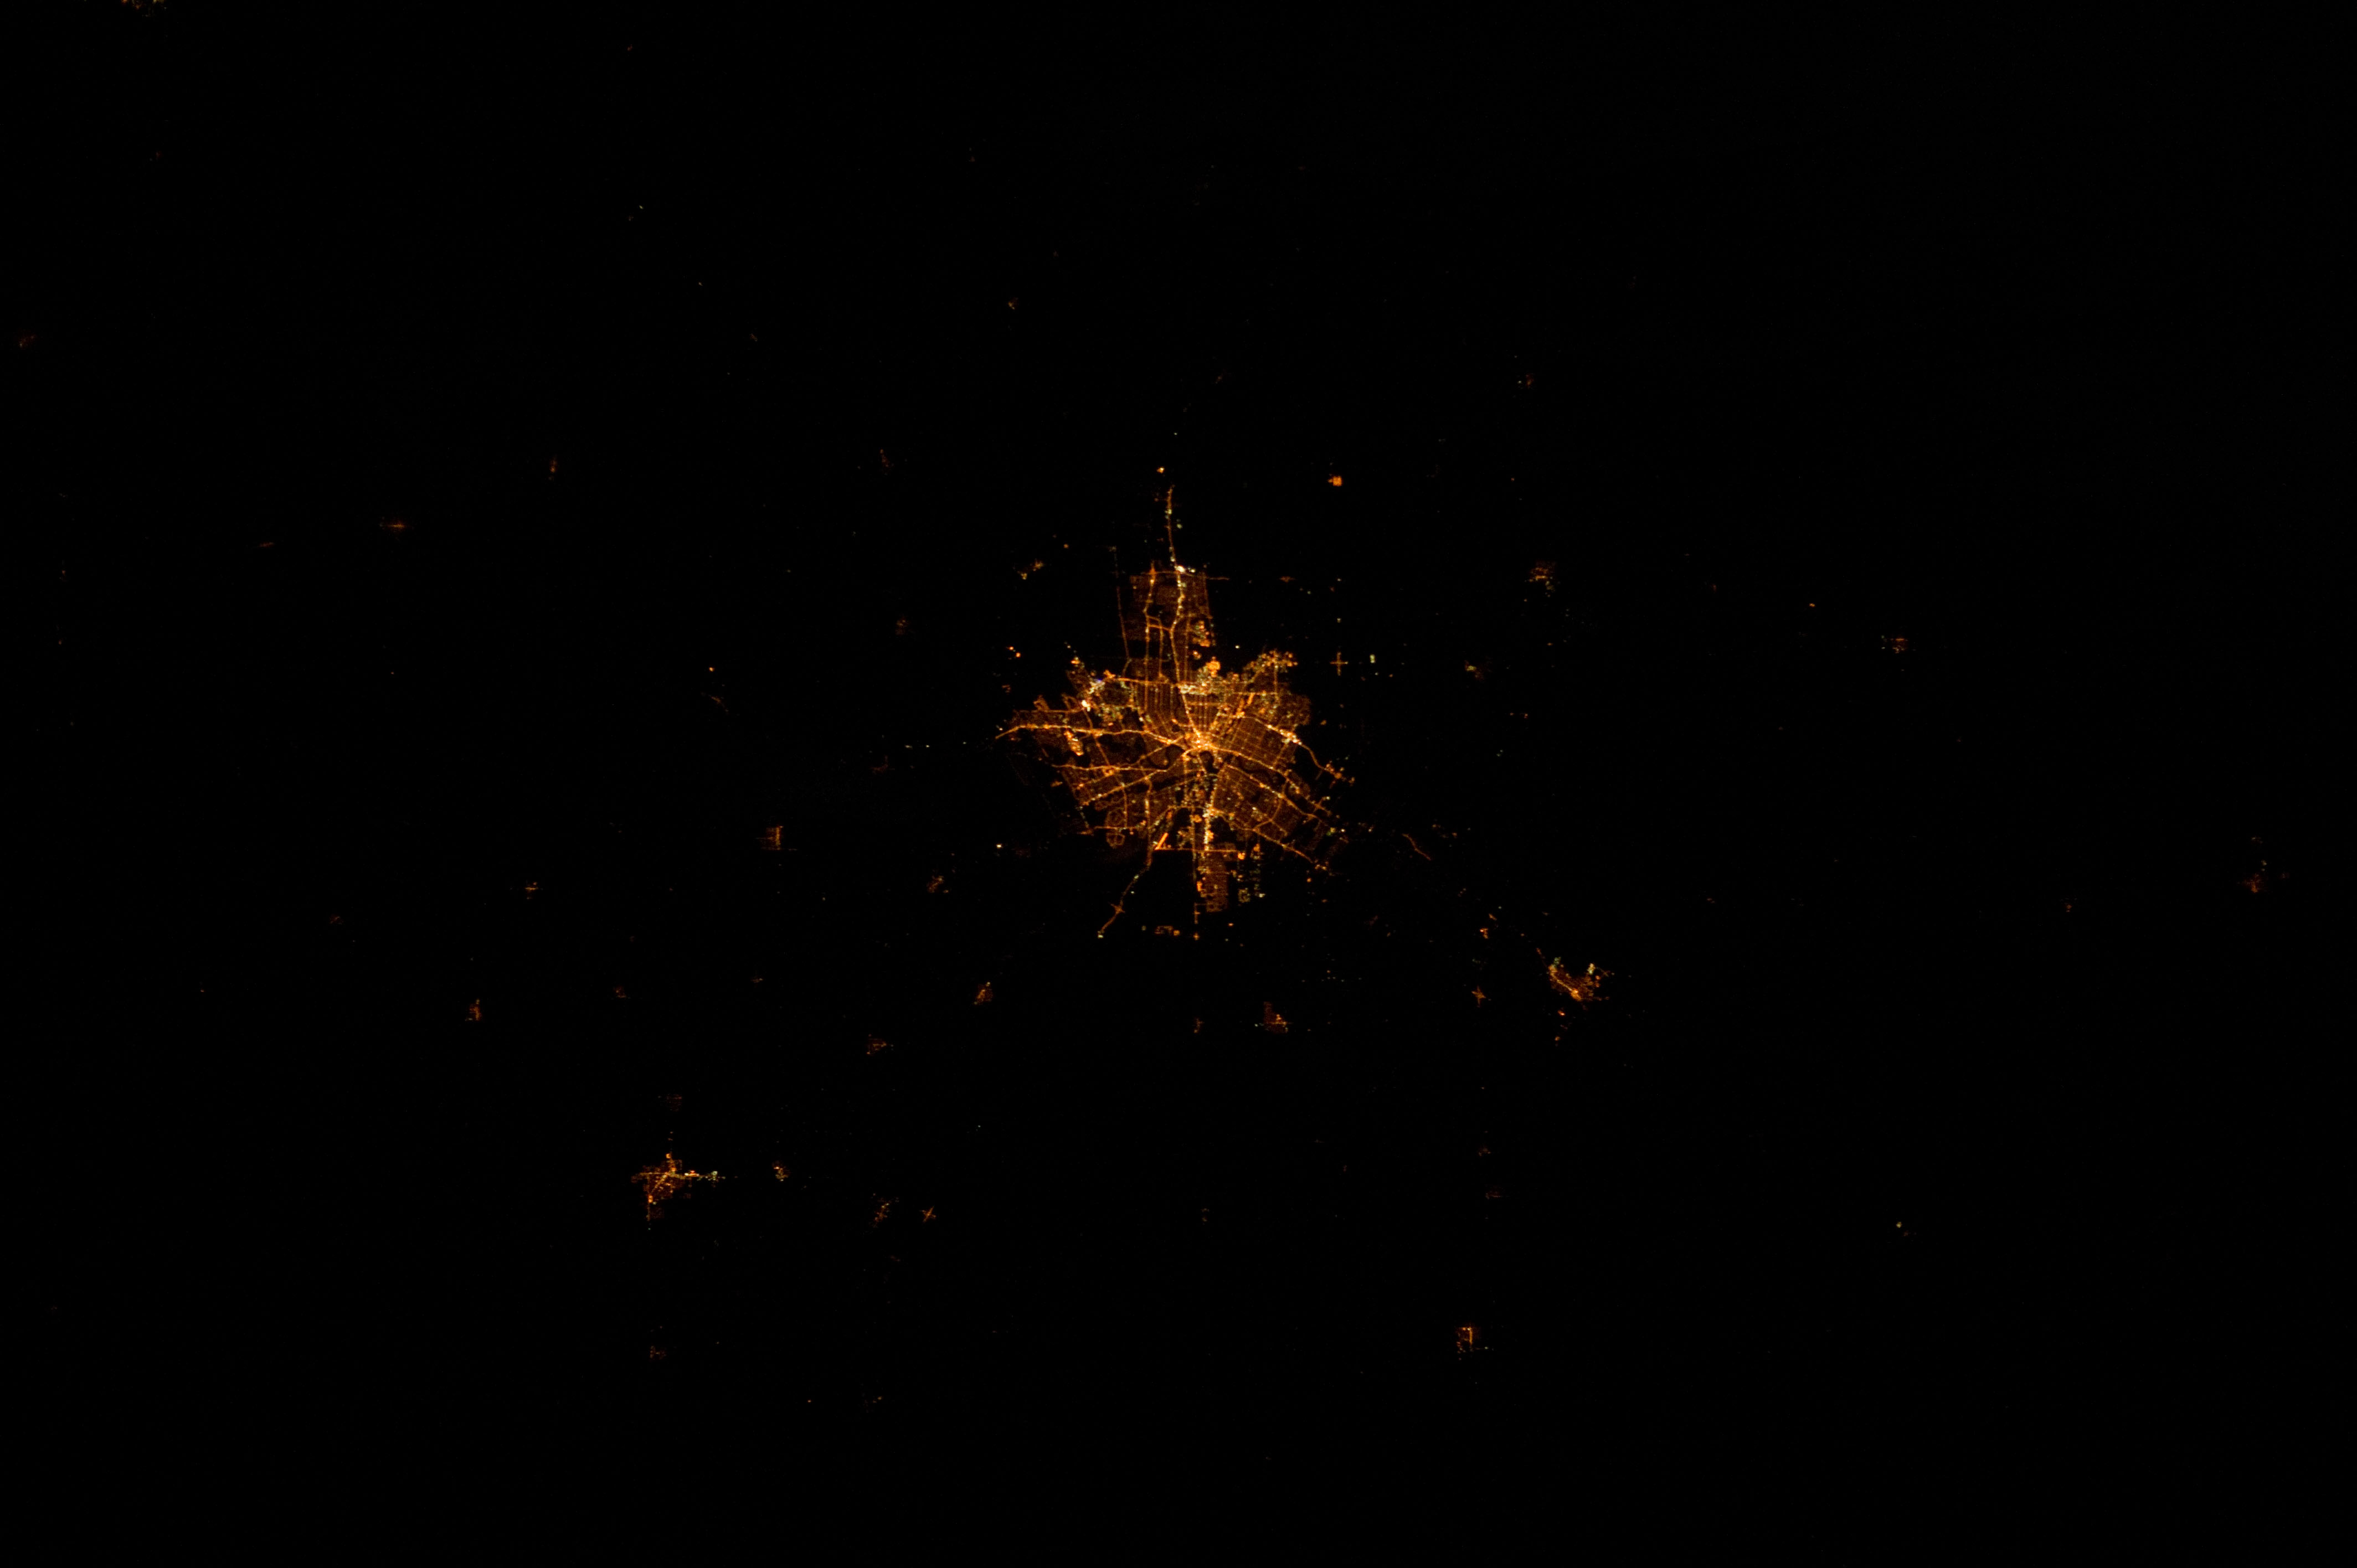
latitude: 49.9
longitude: -97.1
